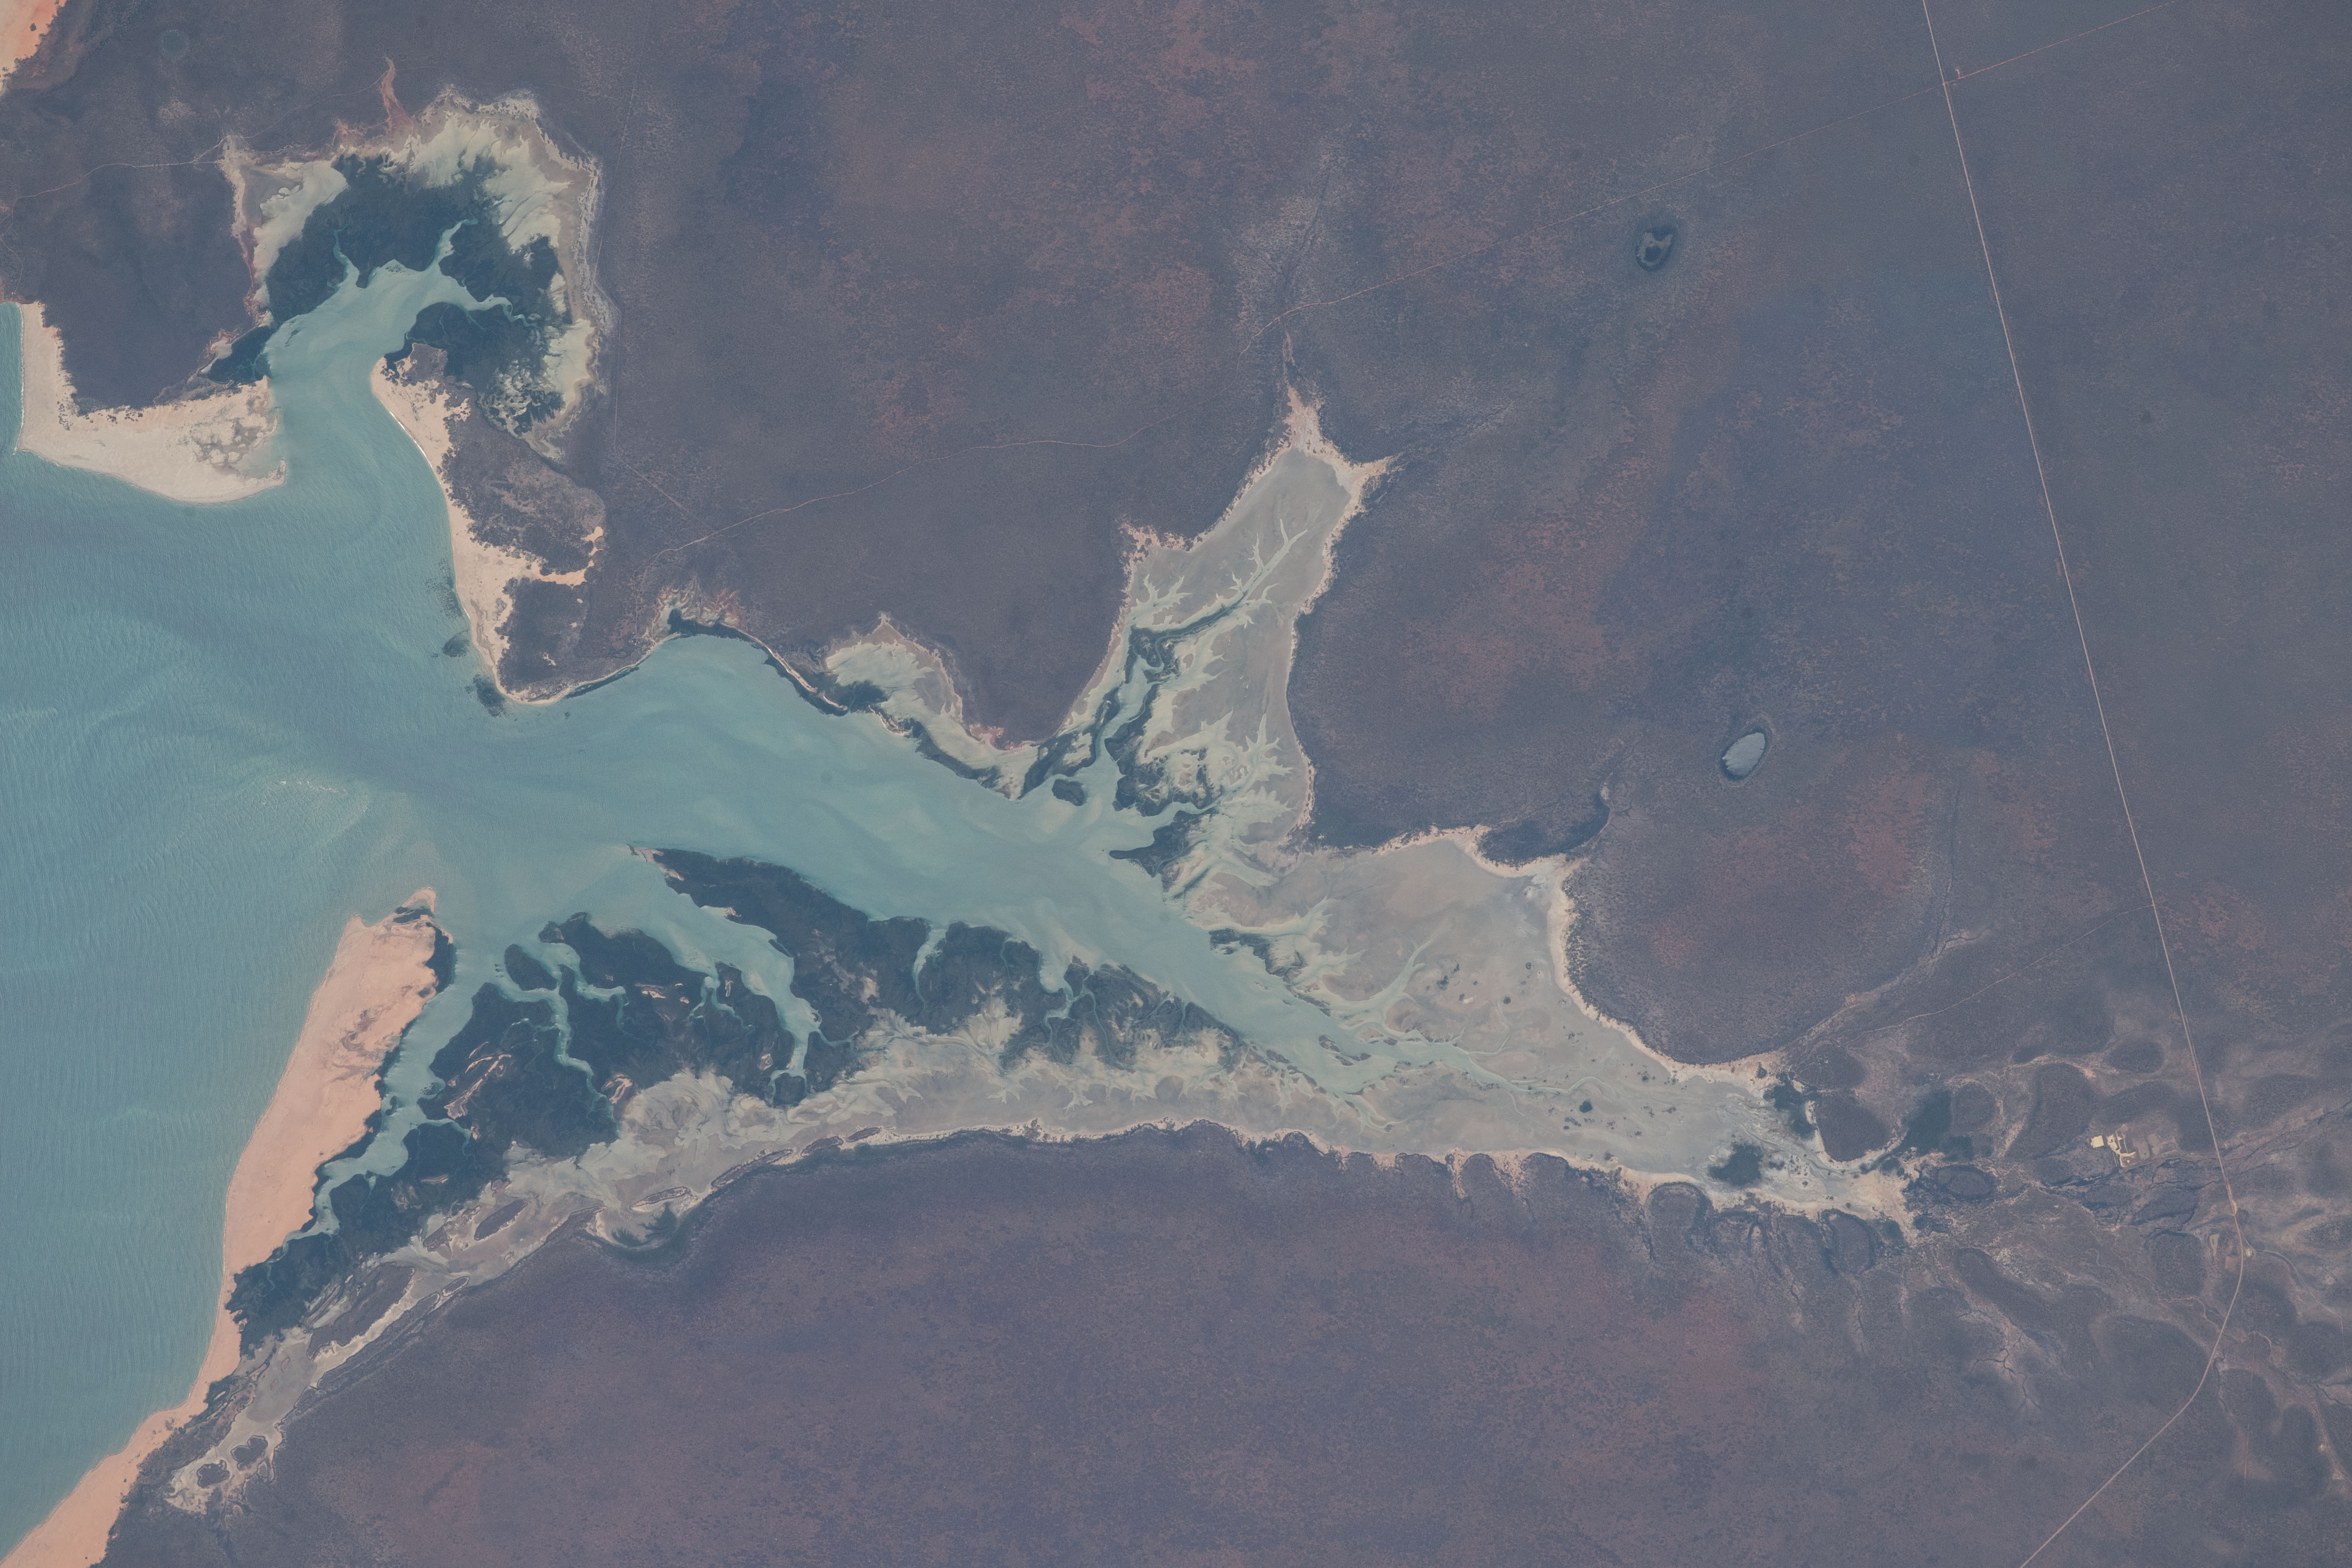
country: AUSTRALIA-WA
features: SUNDAY ISLAND, DAMPIER PENINSULA, VALENTINE ISLAND, KING SOUND GULF
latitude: -16.8
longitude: 122.8
